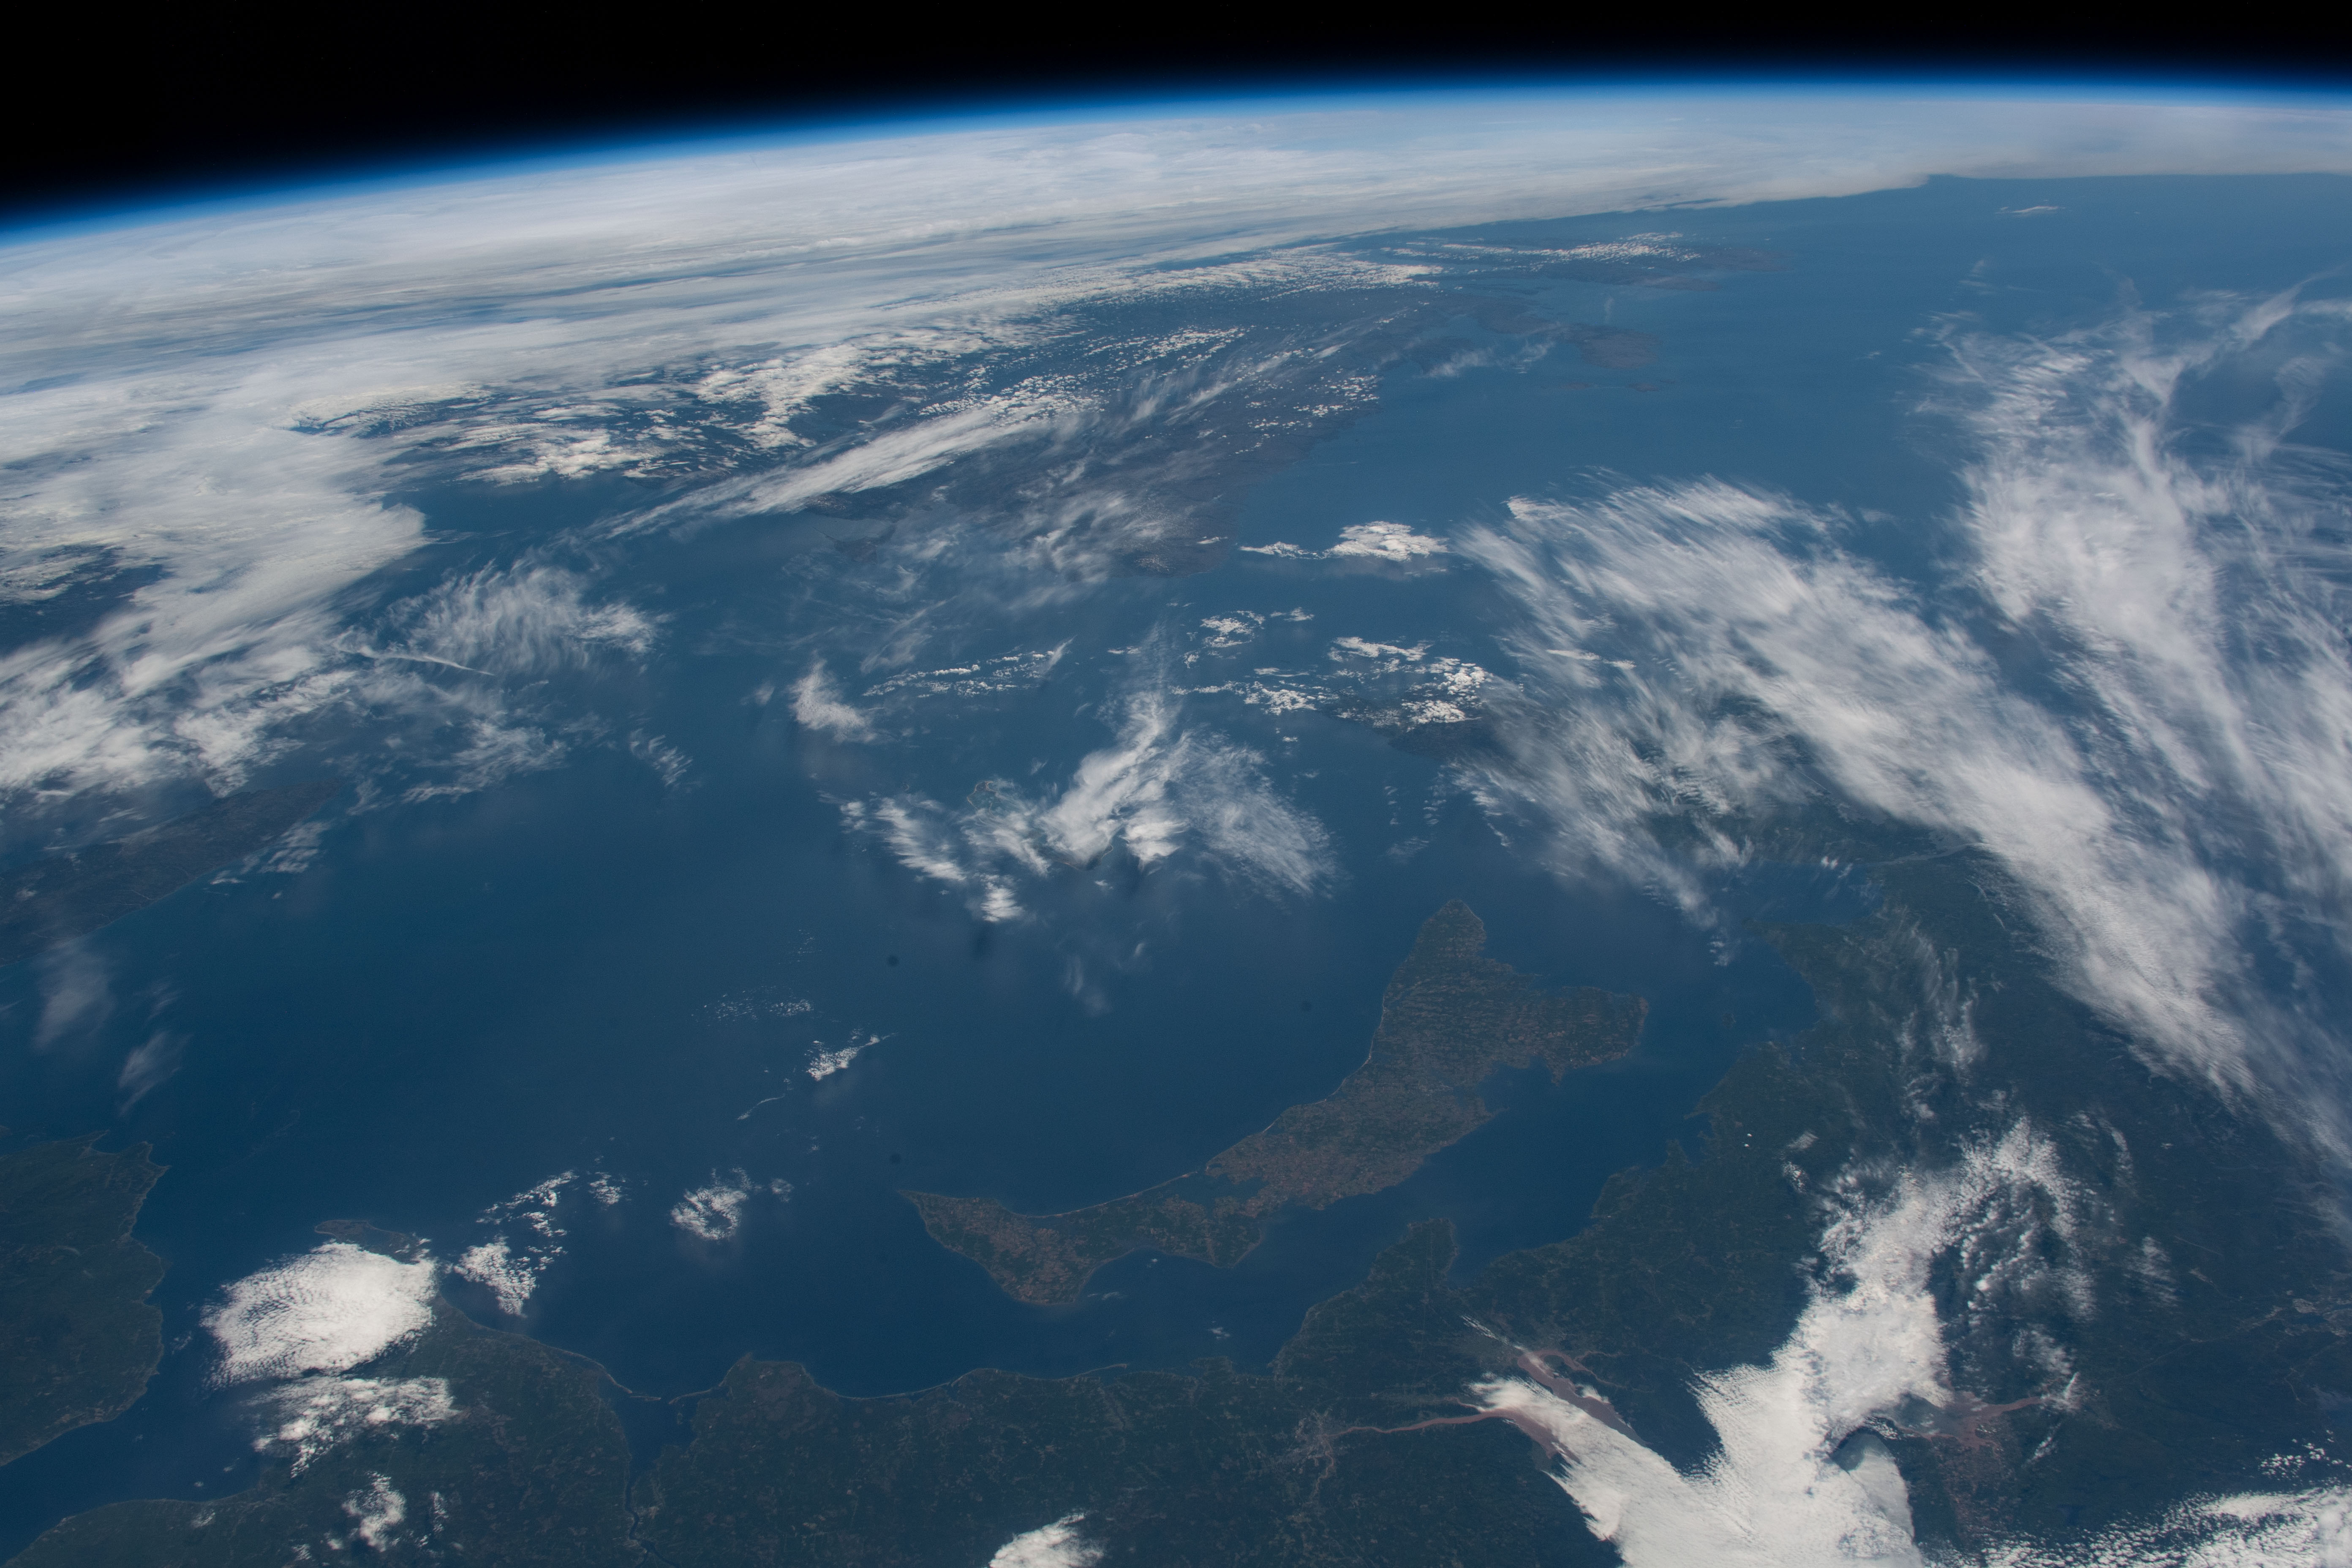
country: CANADA-Q
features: PRINCE EDWARD ISLAND, GULF OF ST LAWRENCE, CHARLOTTETOWN, CAPE BRETON ISLAND, LIMB
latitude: 48.0
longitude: -61.0
